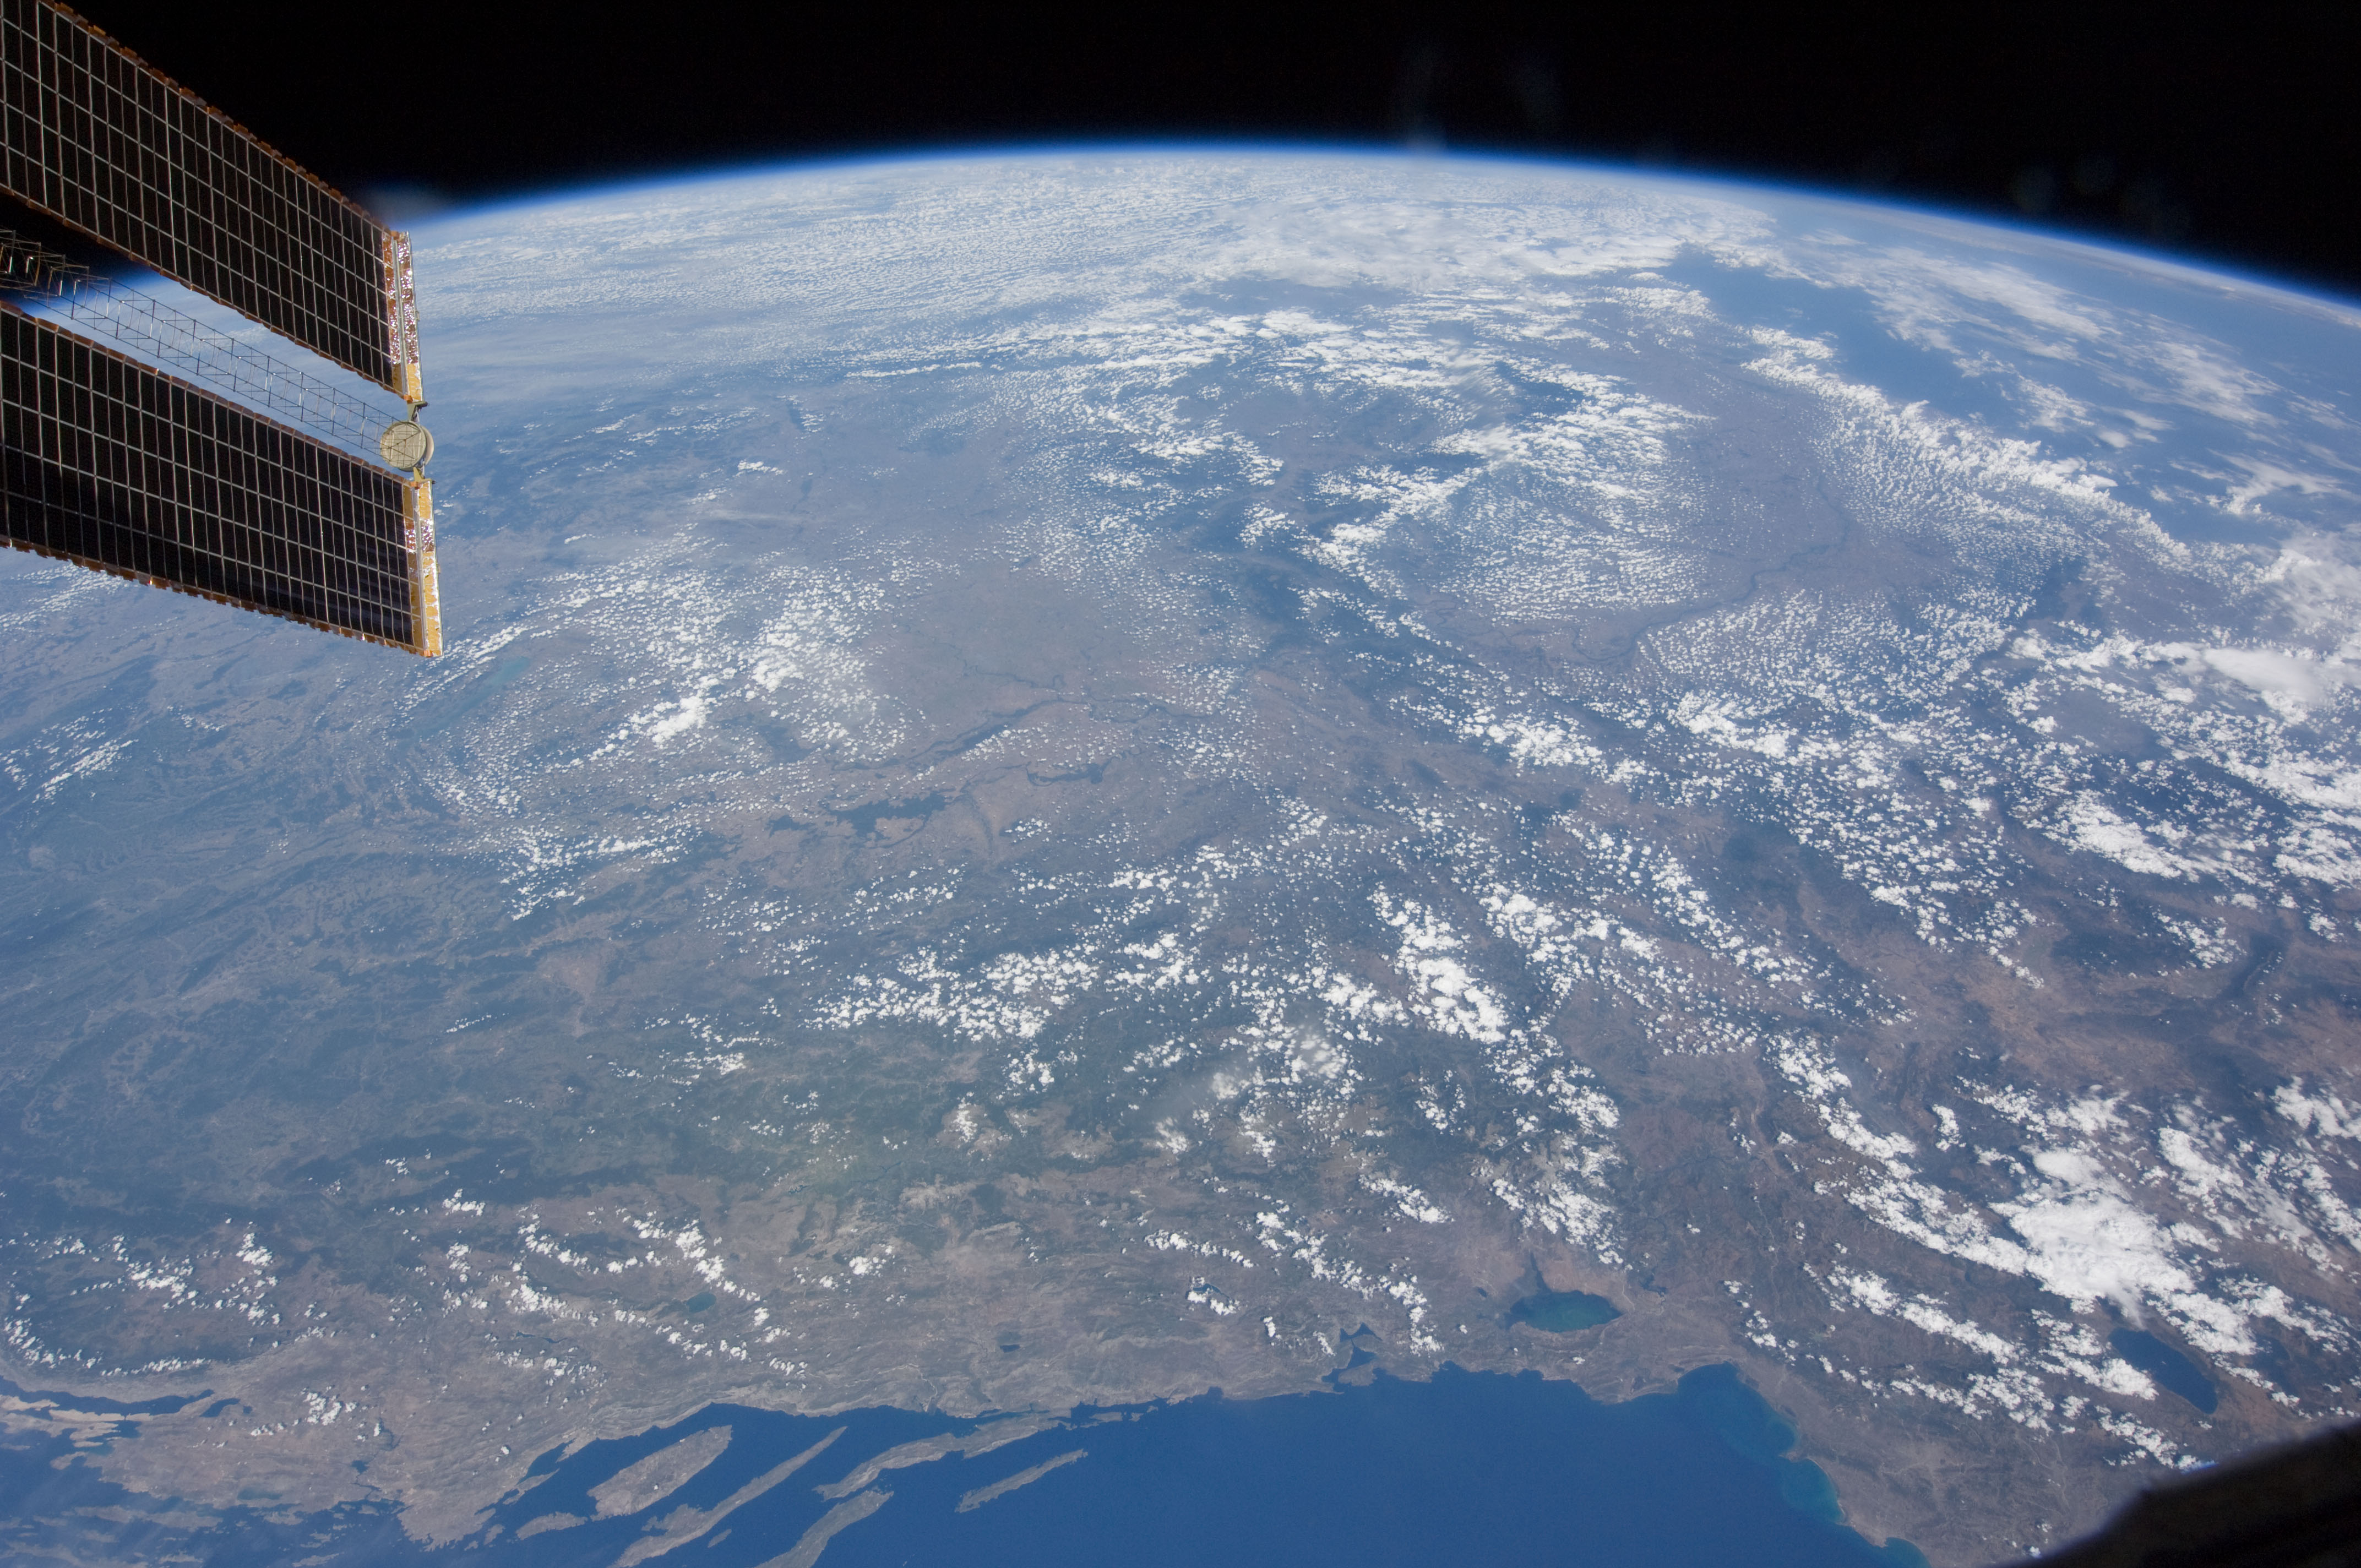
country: ROMANIA
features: PAN-BALKAN PENINSULA, SERBIA
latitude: 45.0
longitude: 21.5
